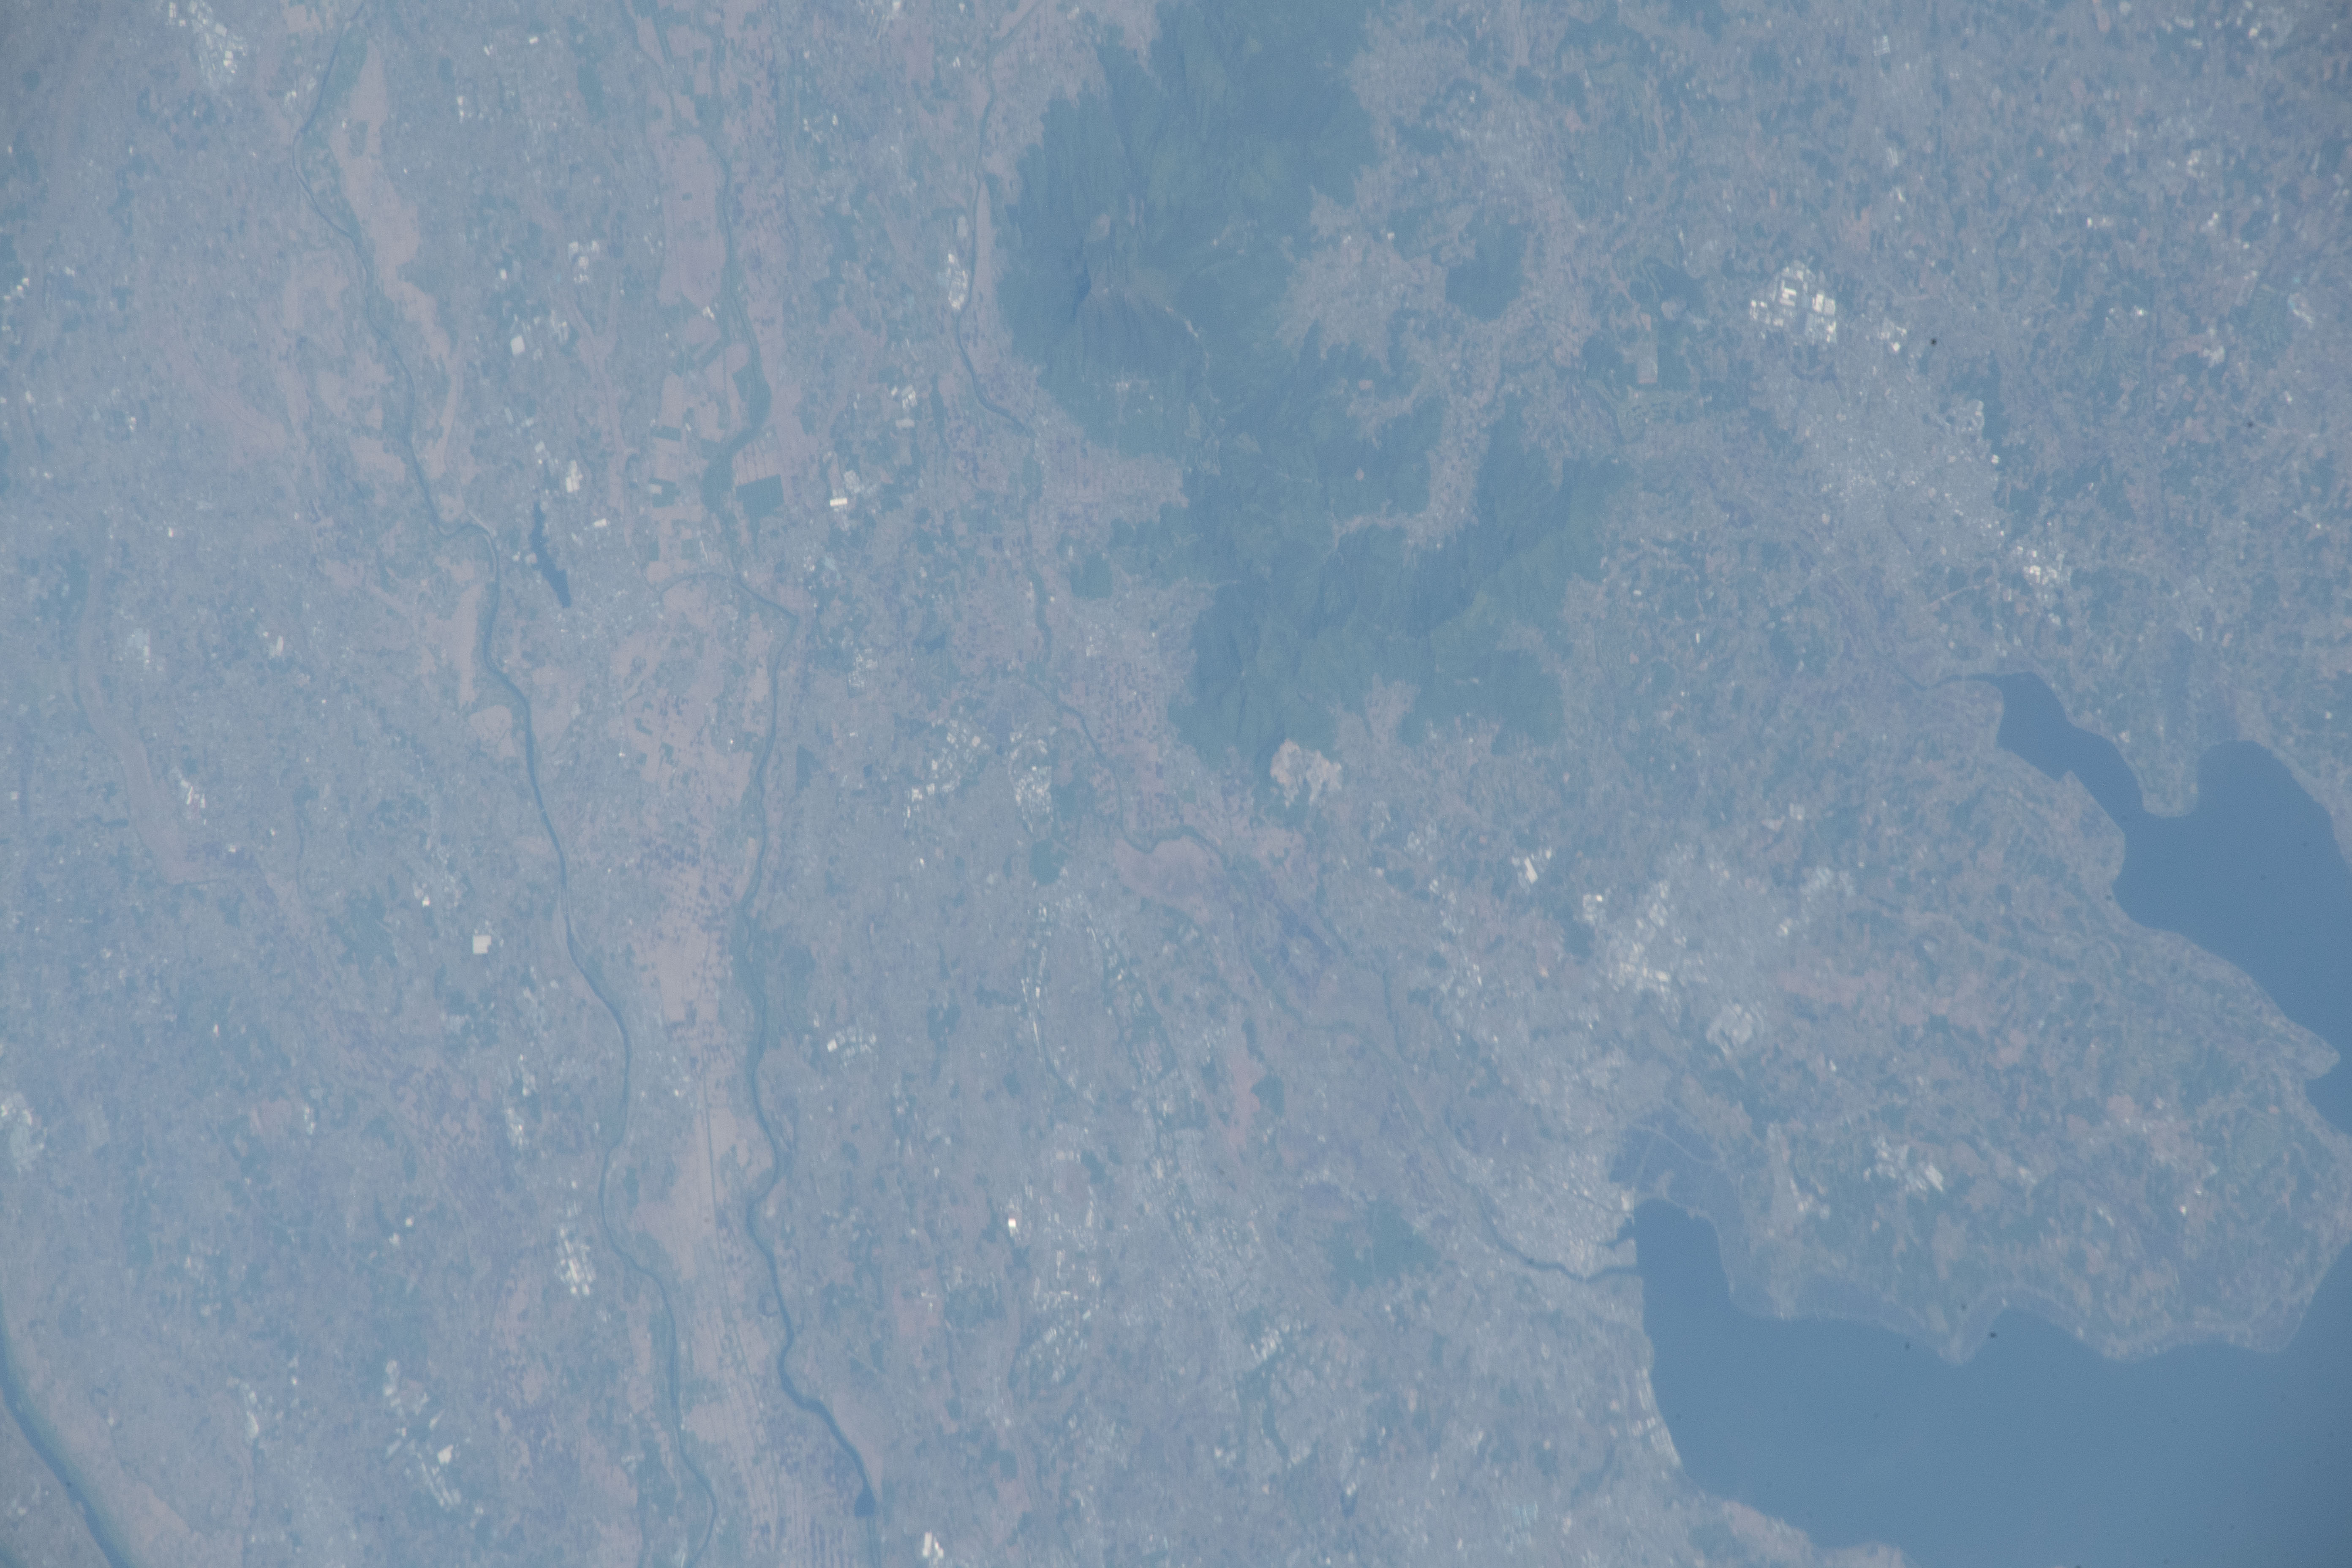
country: JAPAN
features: TSUCHIURA CITY, TSUKUBA CITY, ISHIOKA CITY, SHIMOTSUMA CITY
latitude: 36.1
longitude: 140.1
